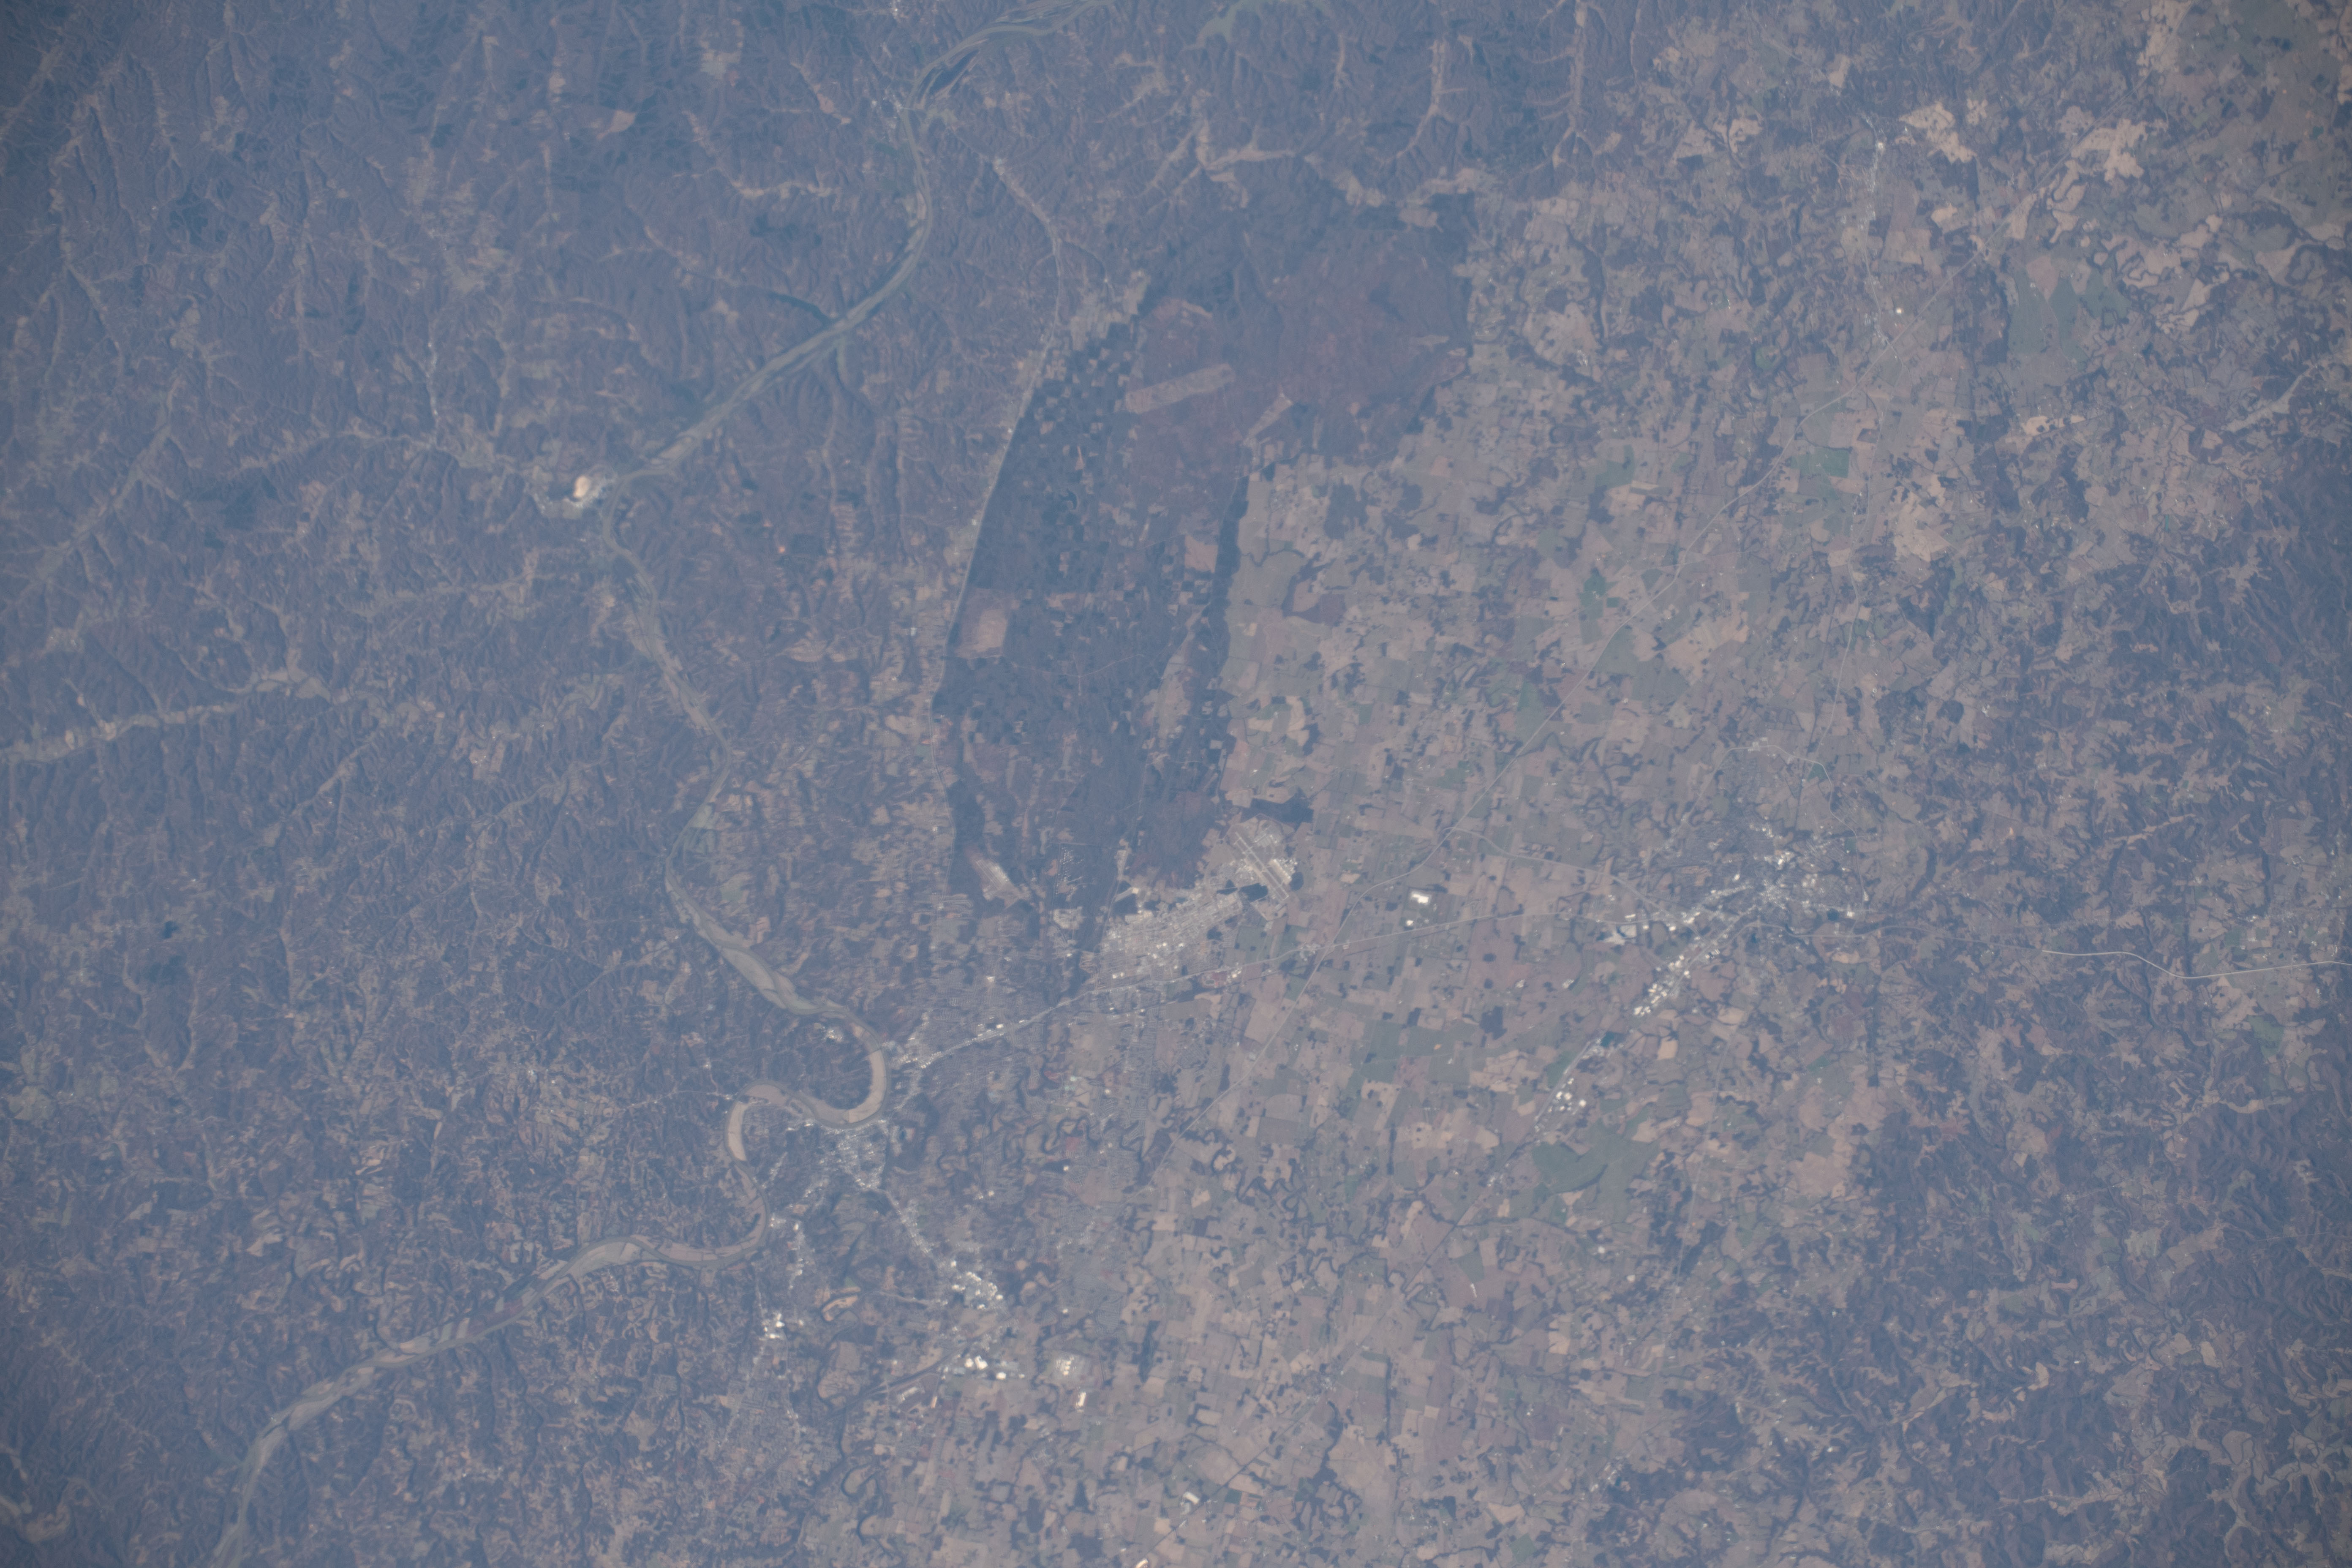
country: USA-KENTUCKY
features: FORT CAMPBELL, CUMBERLAND RIVER, HOPKINSVILLE, KENTUCKY, CLARKSVILLE, TENNESSEE
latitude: 36.6
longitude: -87.5
